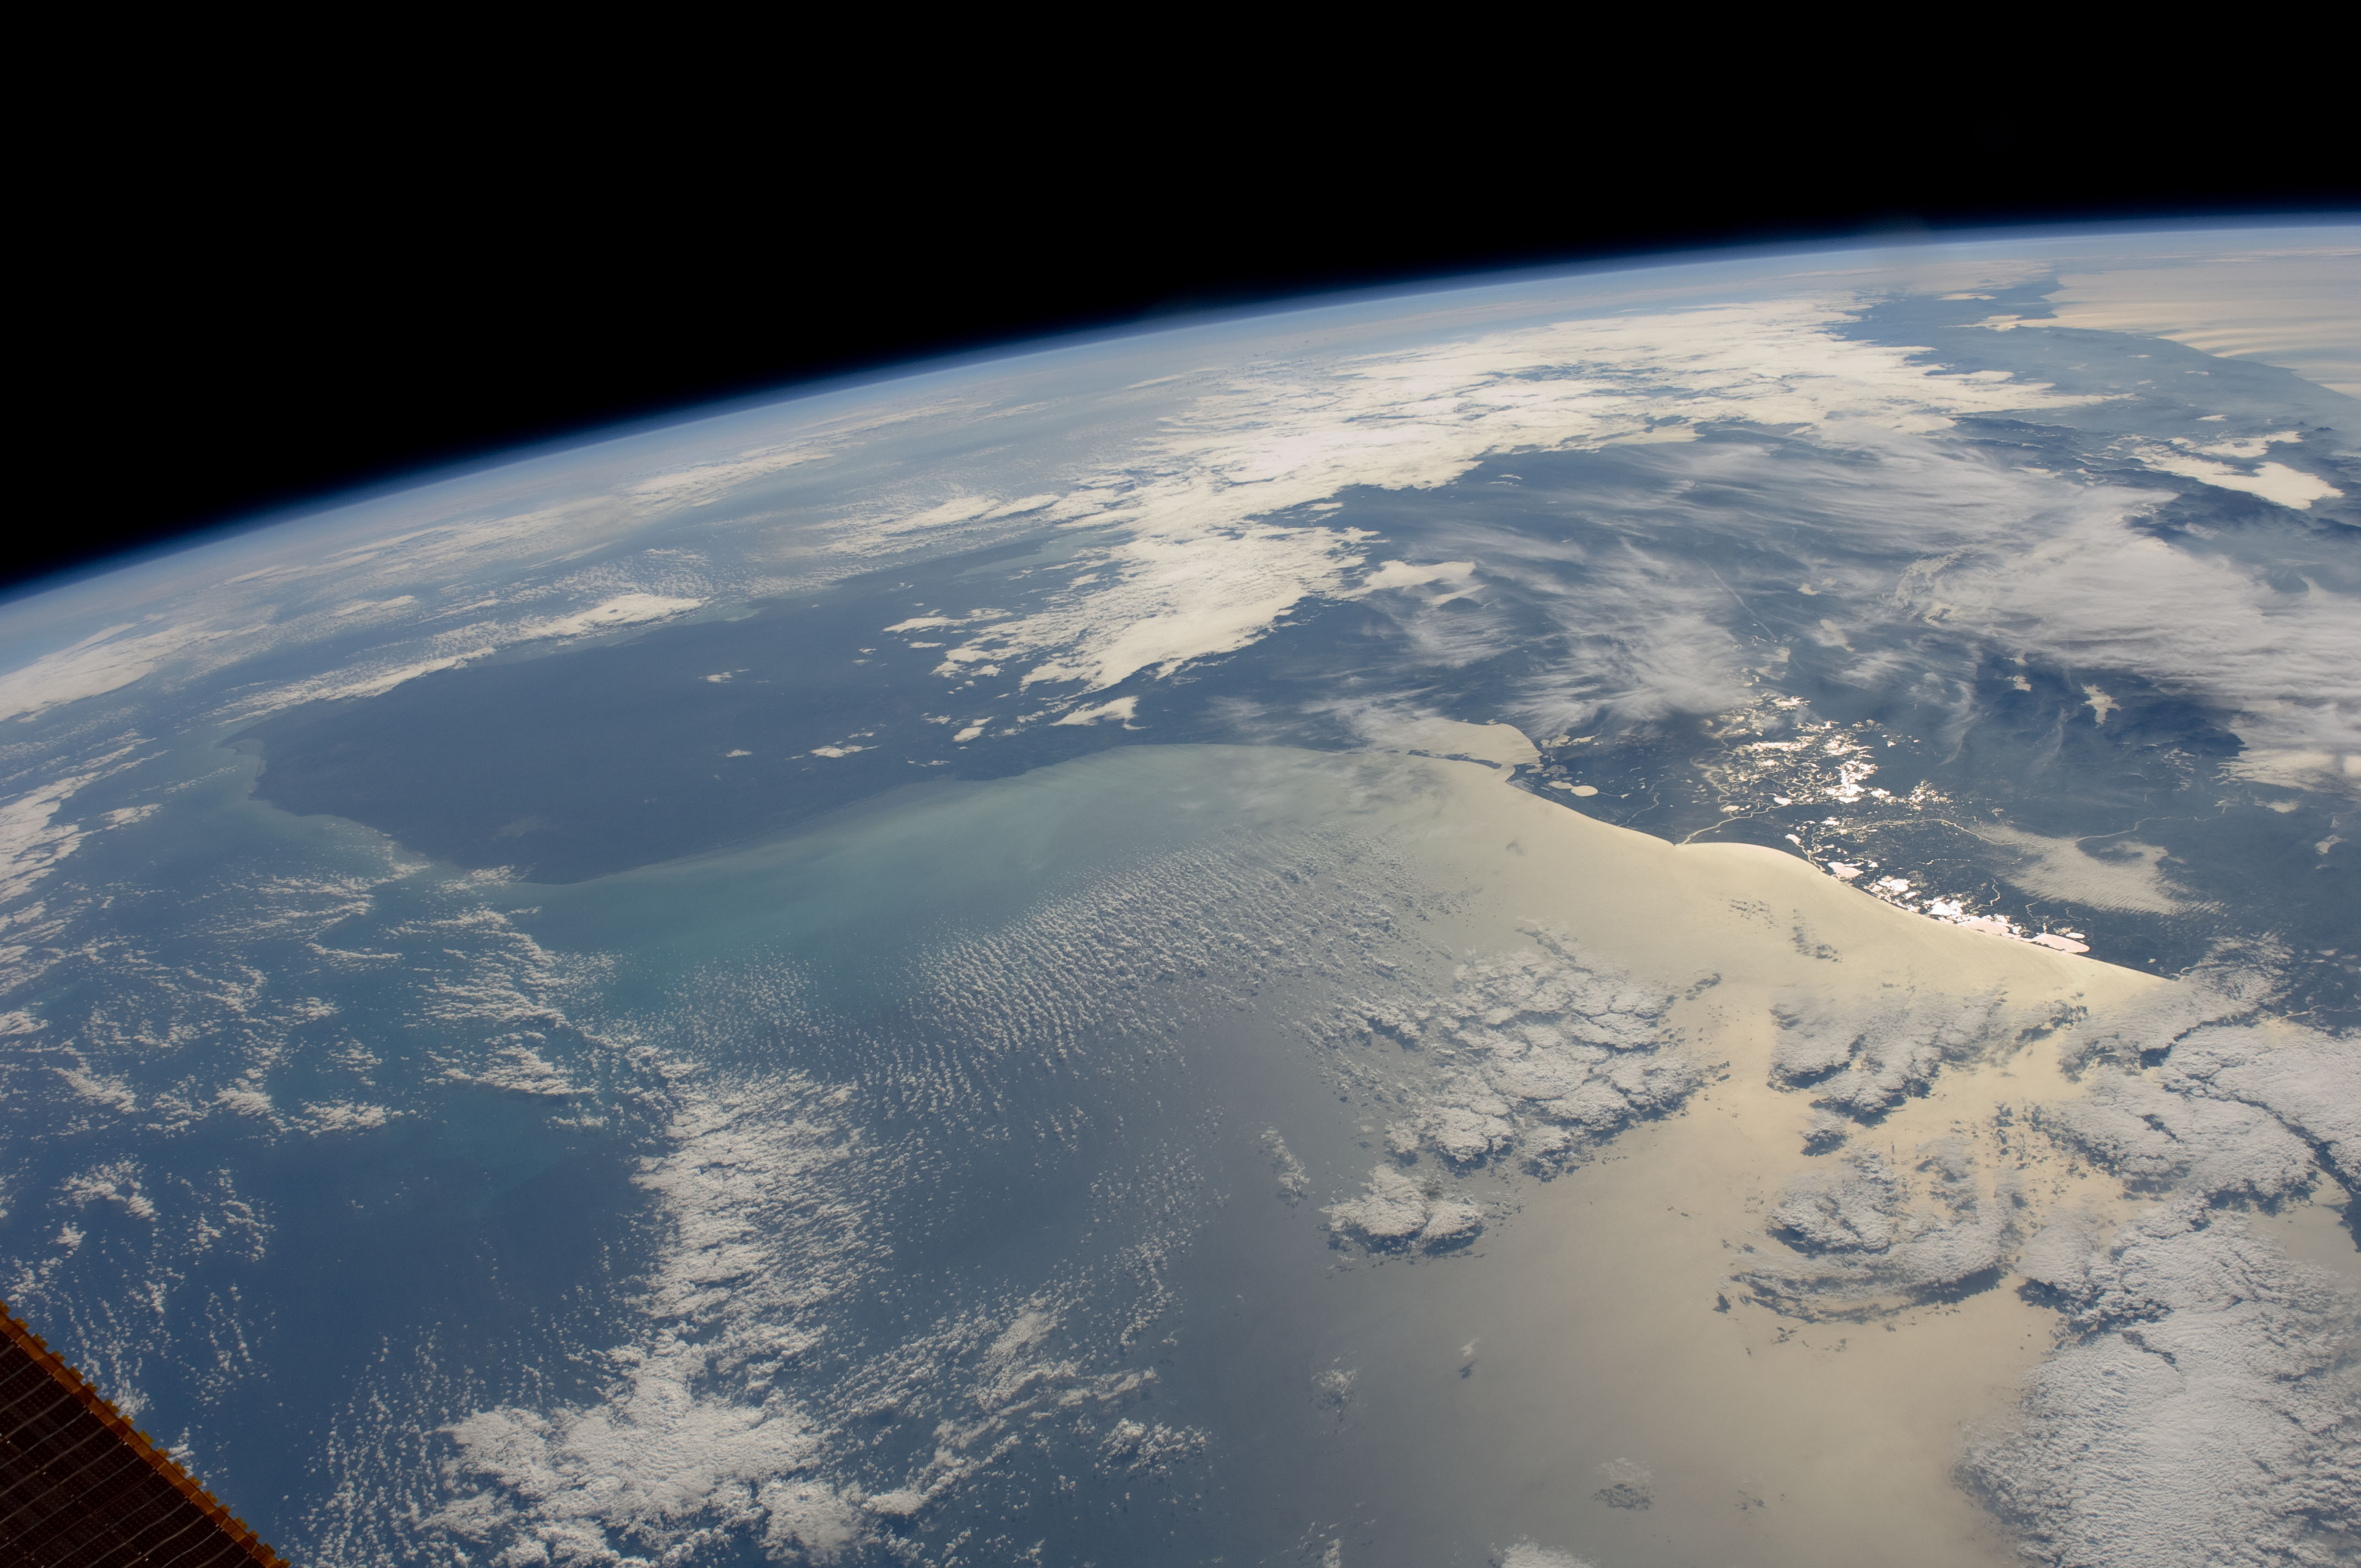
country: MEXICO
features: B. CAMPECHE GLINT
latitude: 19.0
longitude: -91.5
